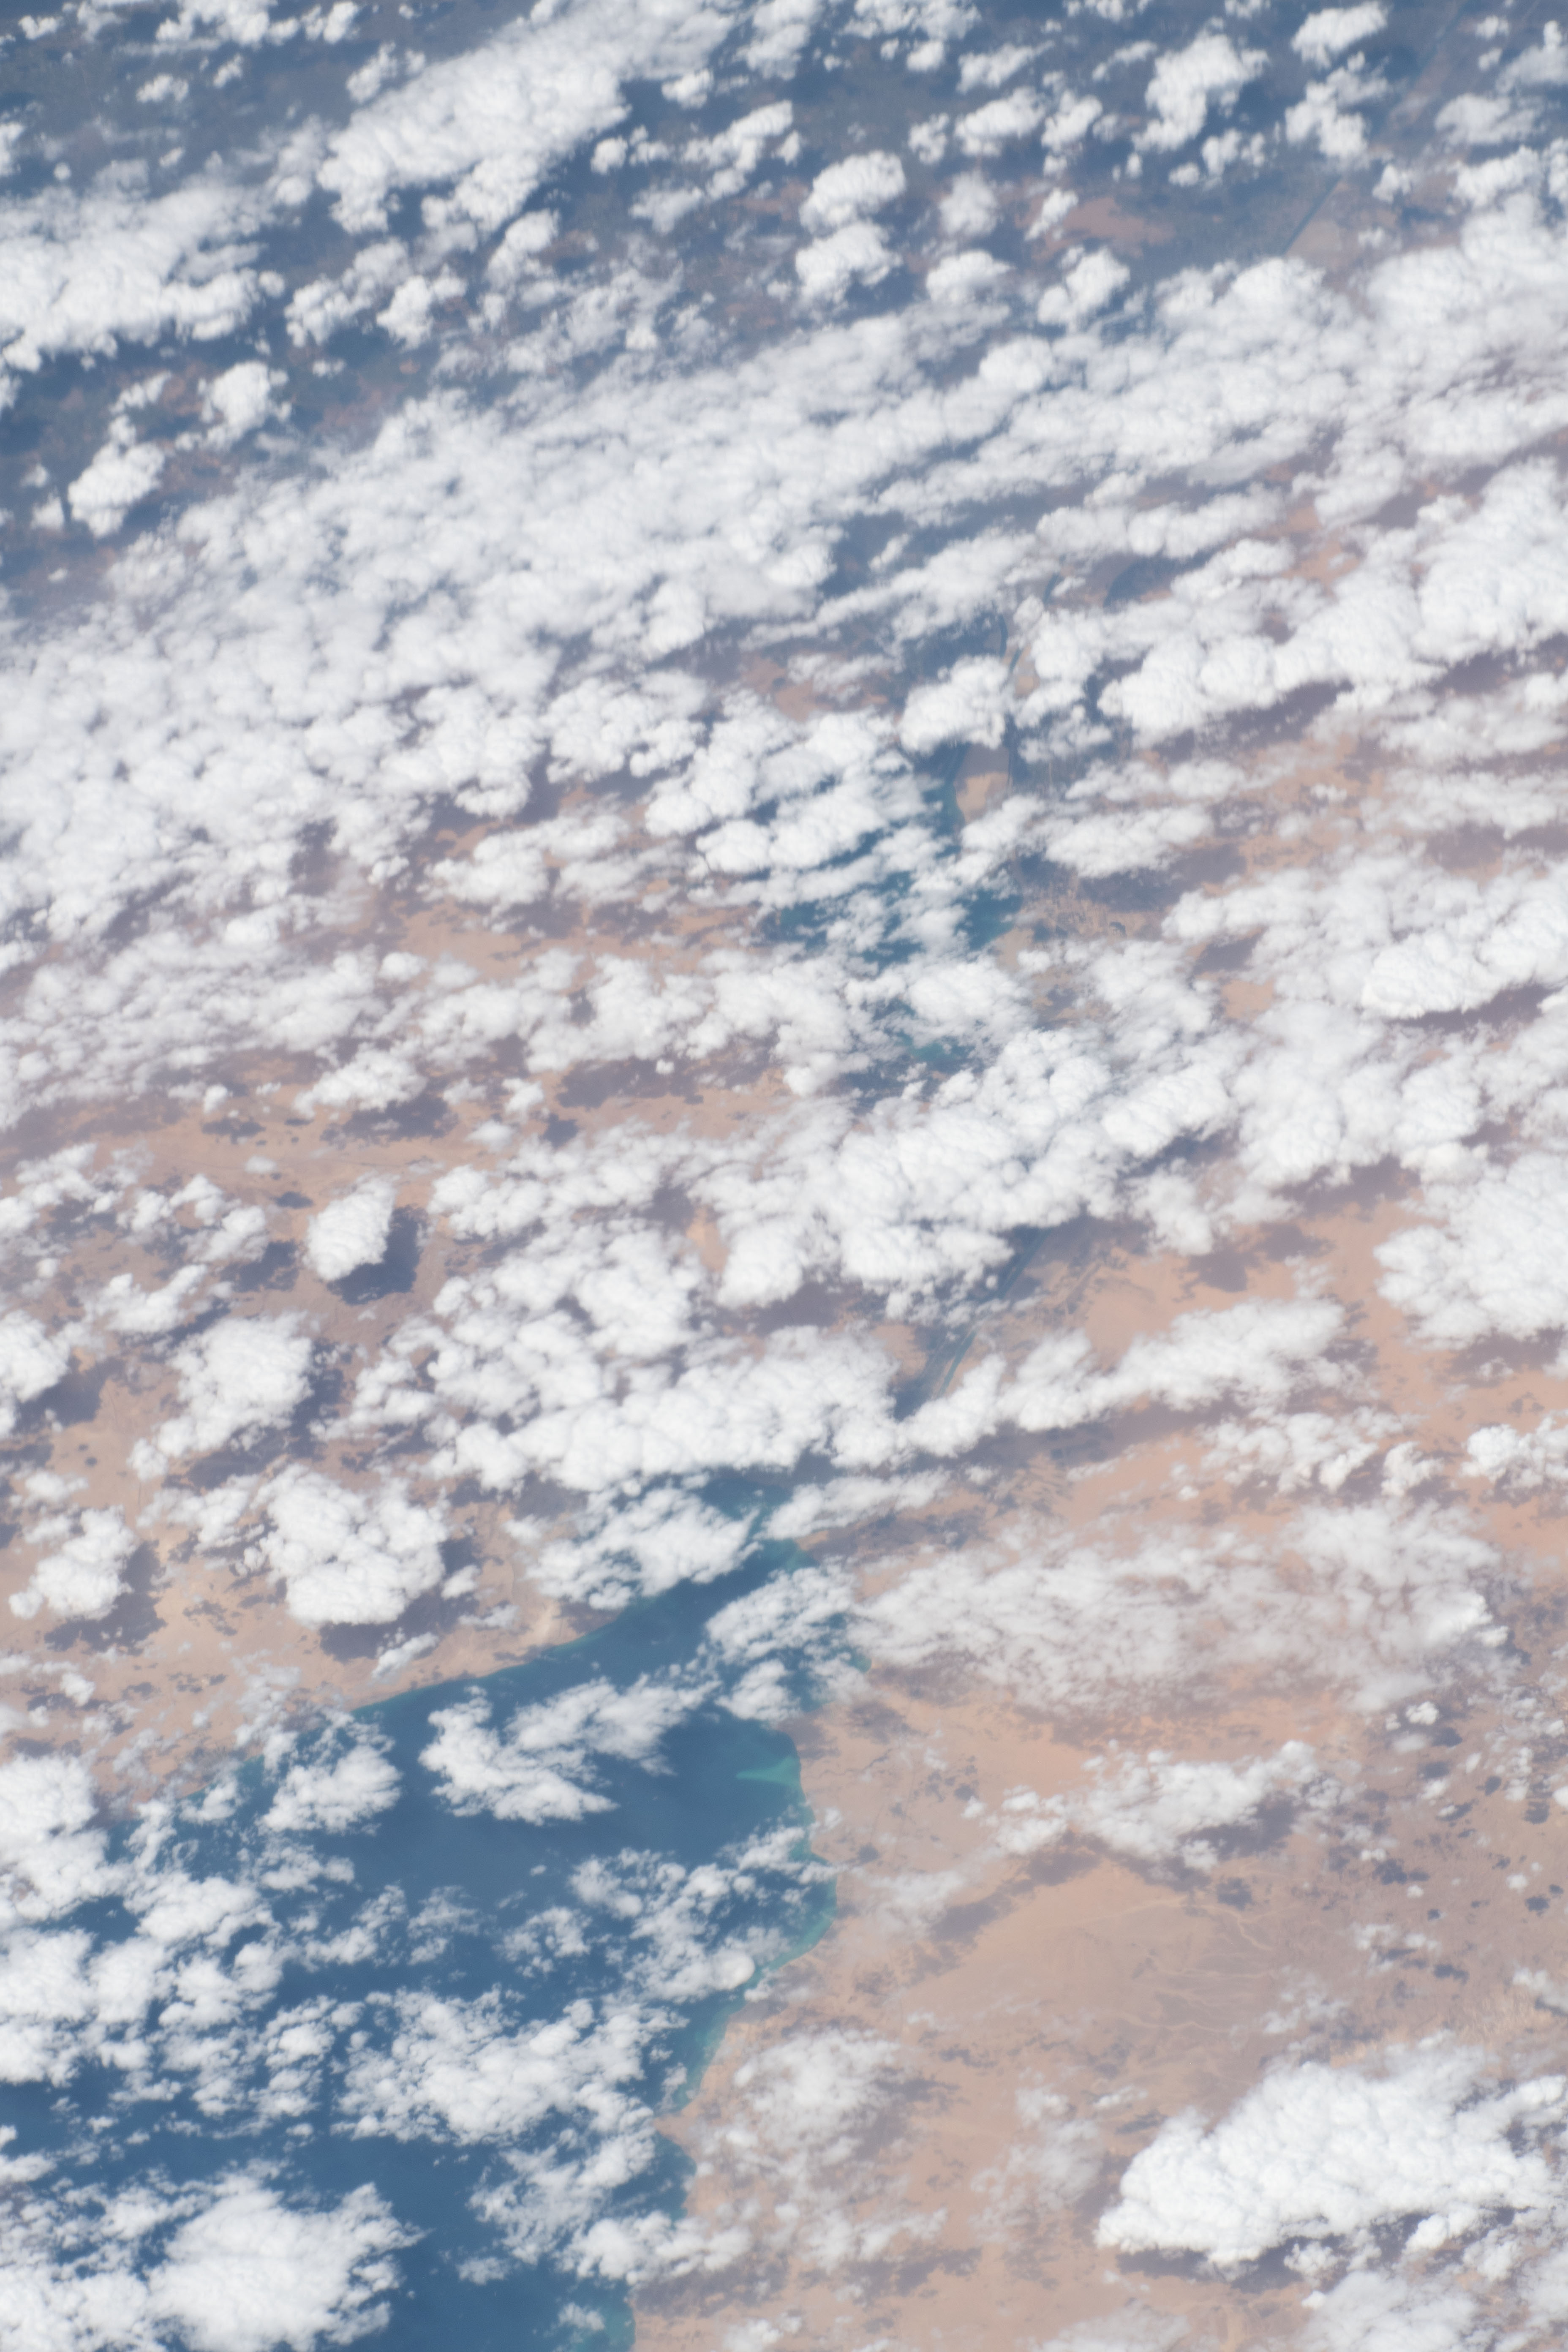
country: EGYPT
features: RIVER
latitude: 30.3
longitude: 32.6
